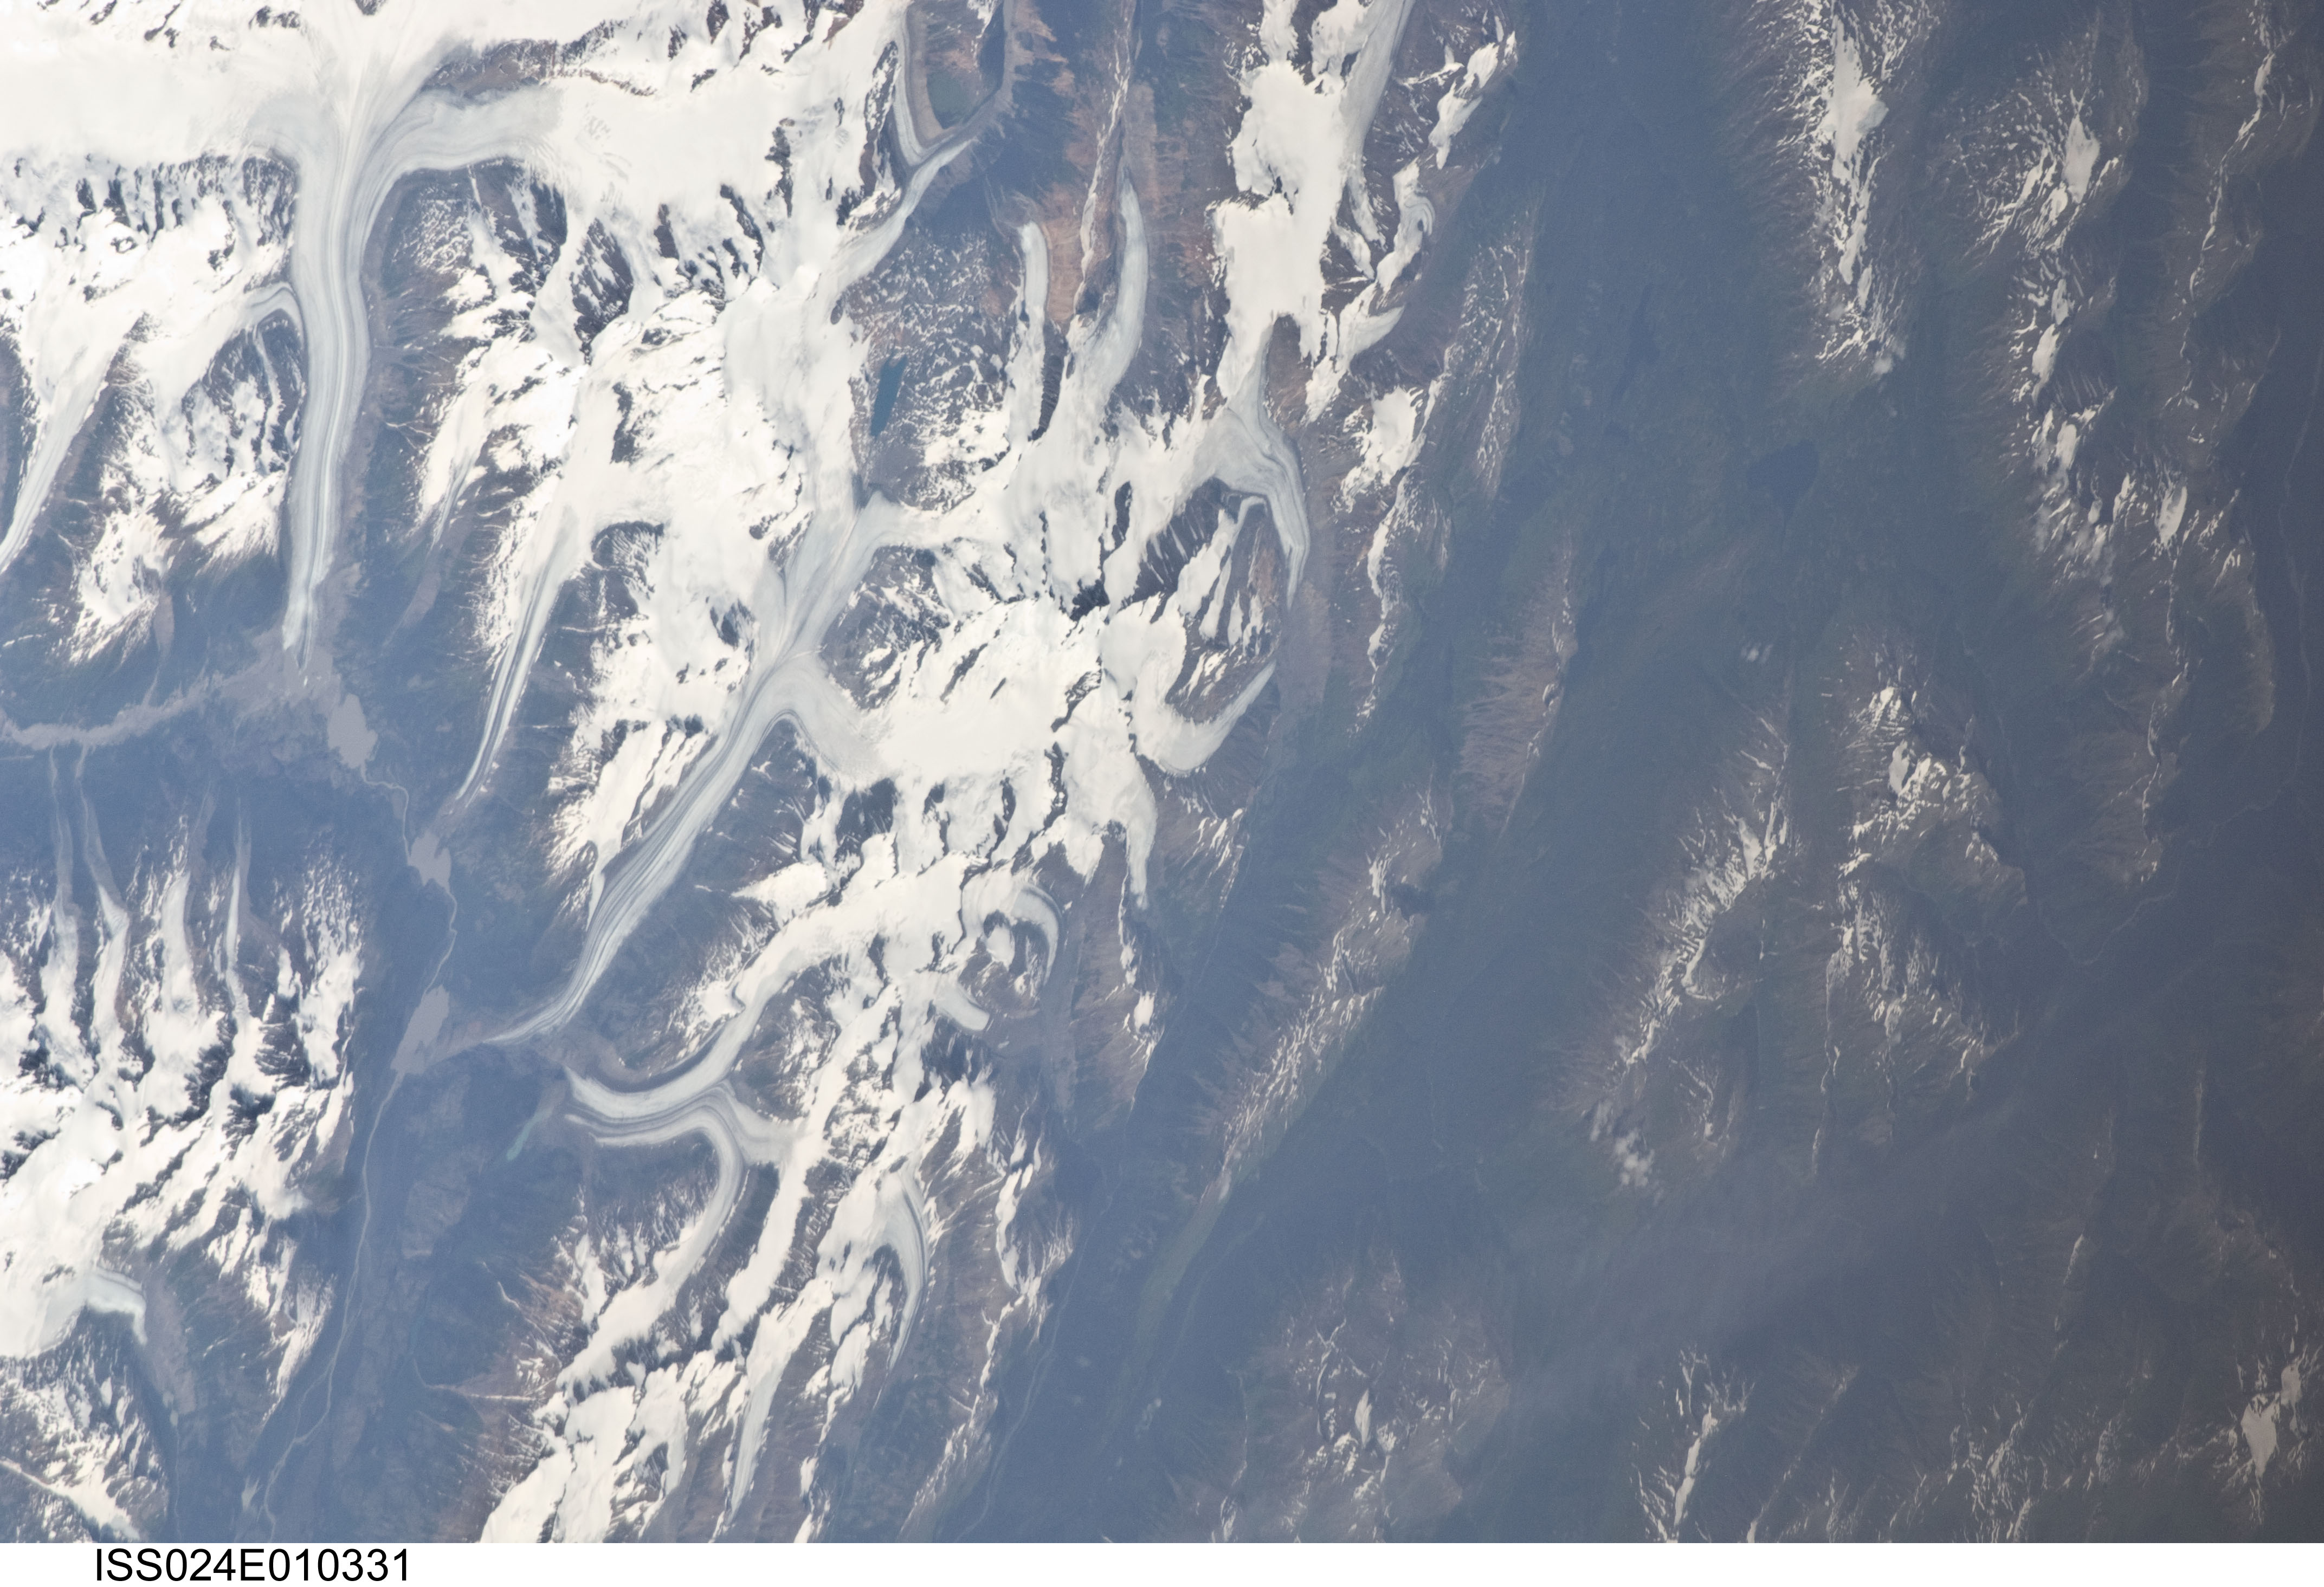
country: CANADA-BC
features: FRANK MACKIE GL., BOWSER R., SNOW, GL.
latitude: 56.6
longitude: -130.0
